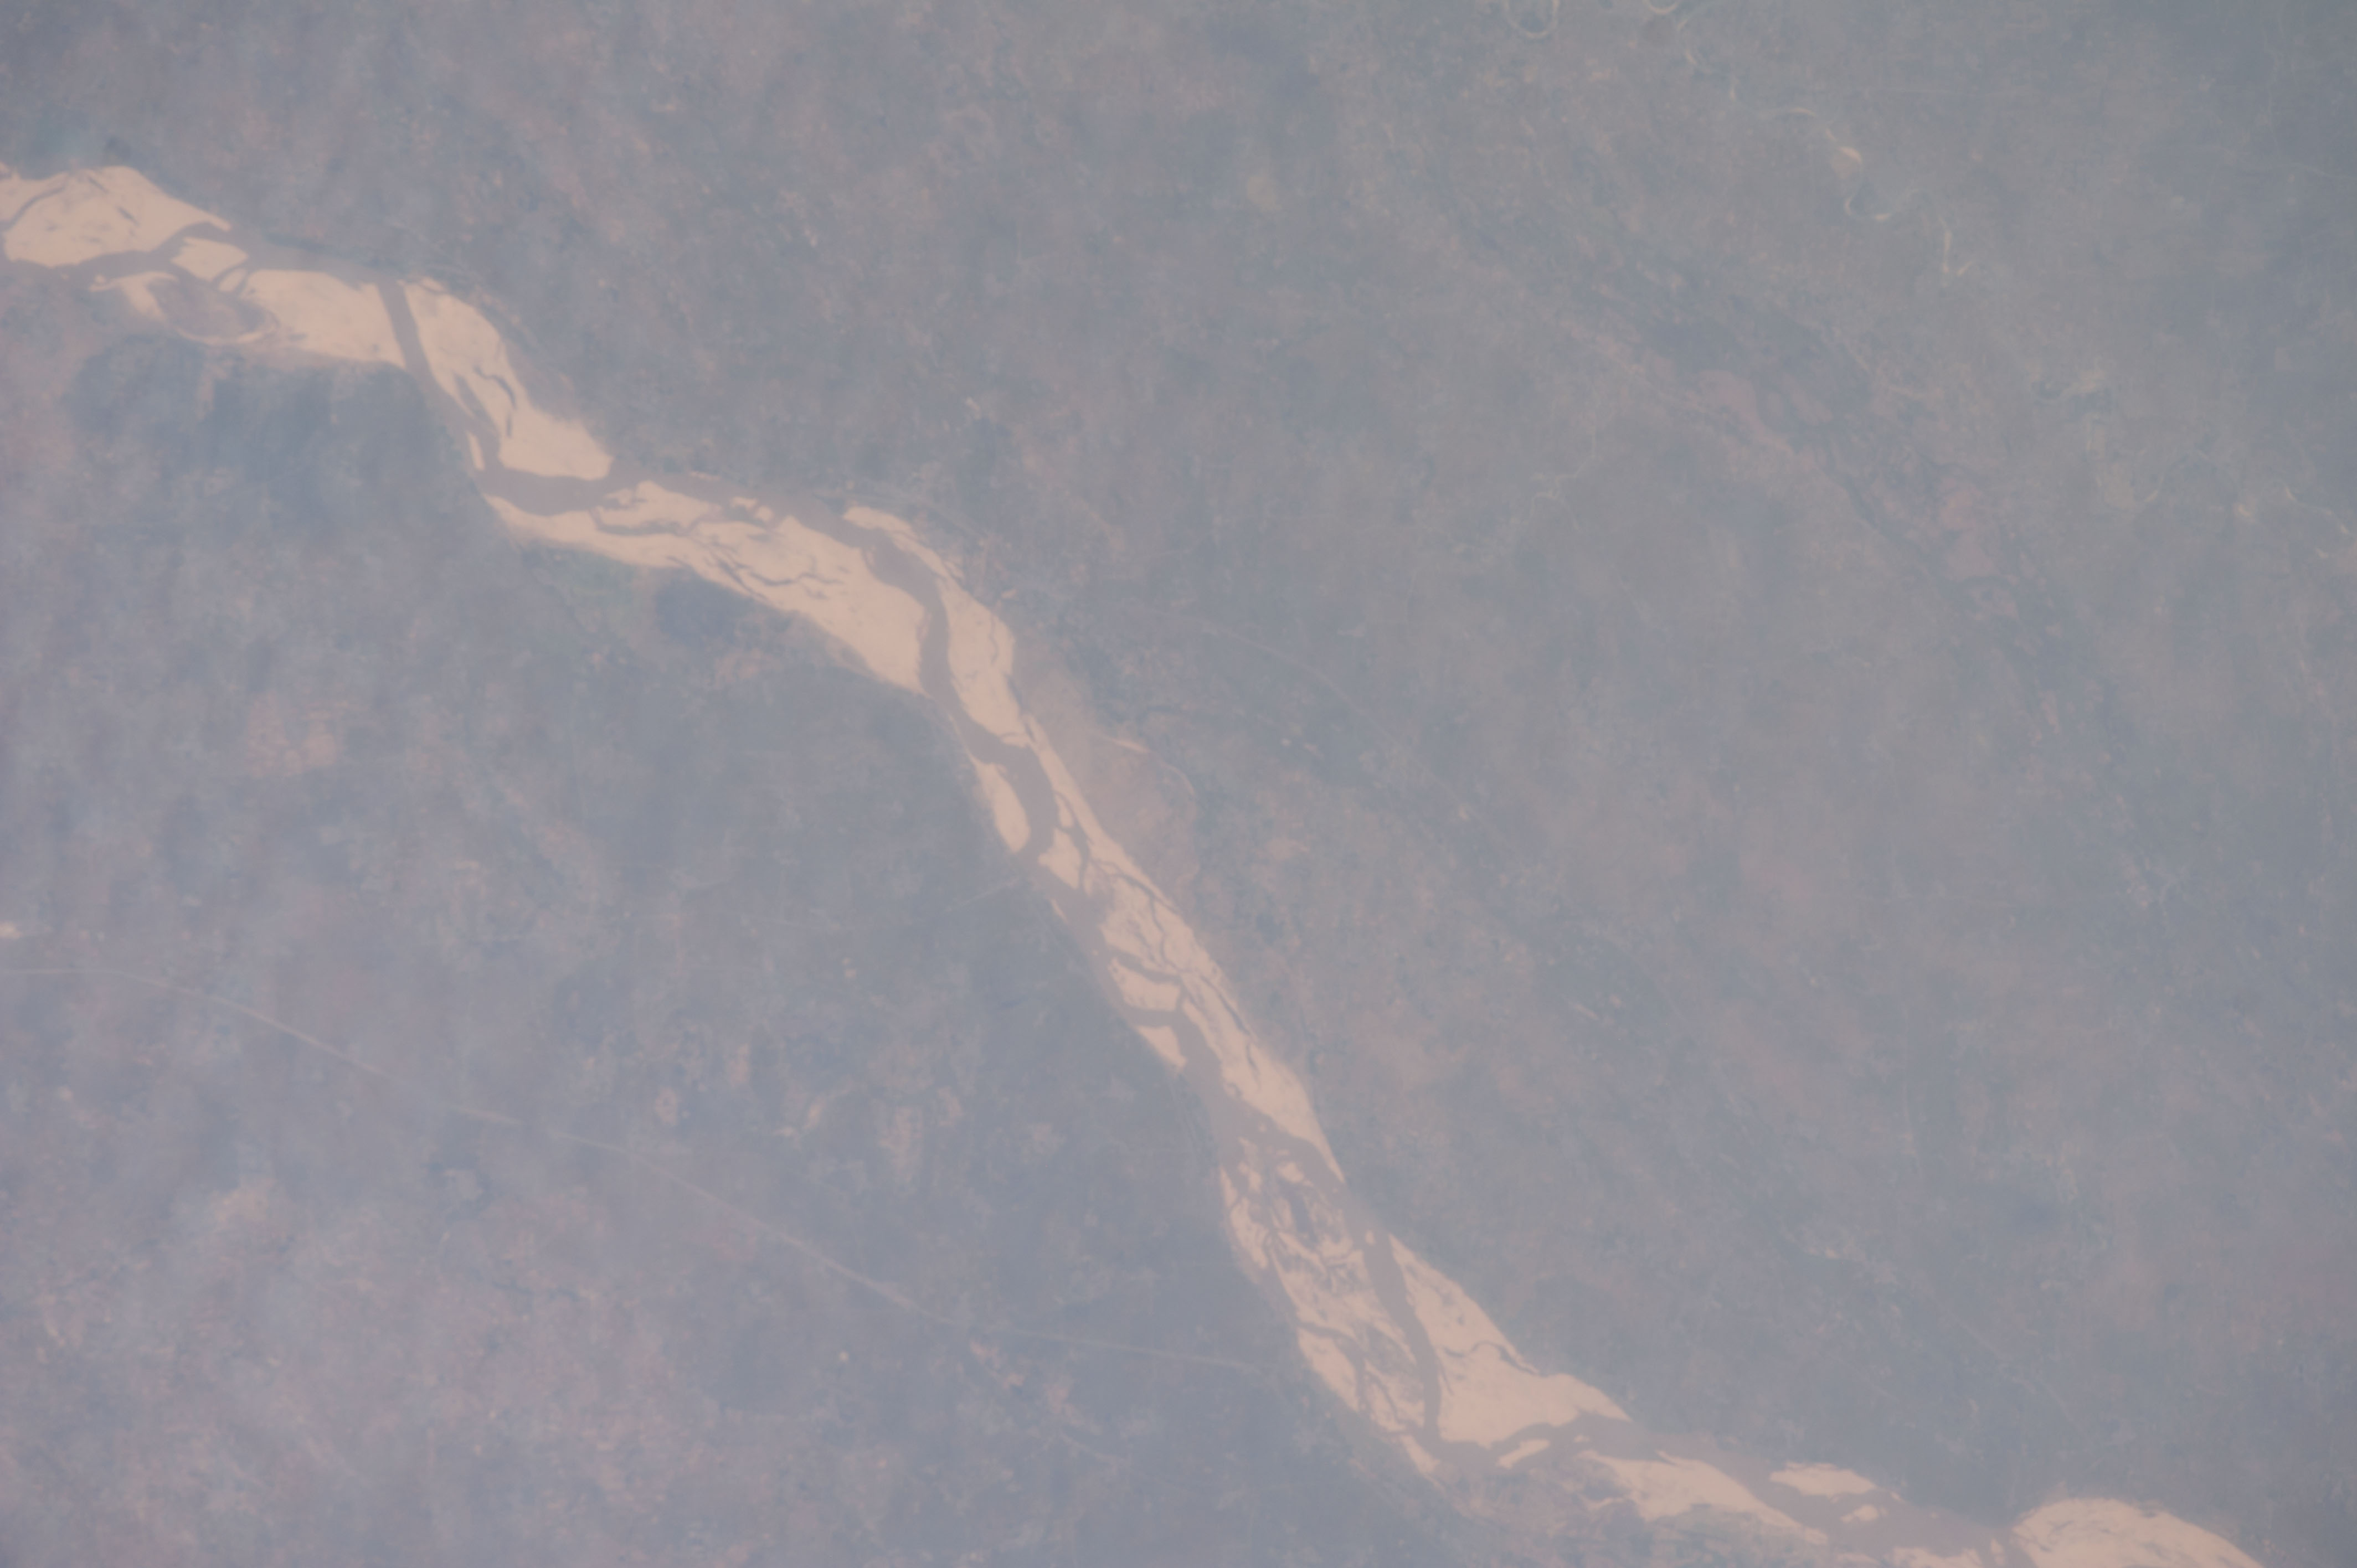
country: INDIA
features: SON R., PALEOCHANNELS, HAZE
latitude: 25.2
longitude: 84.6
